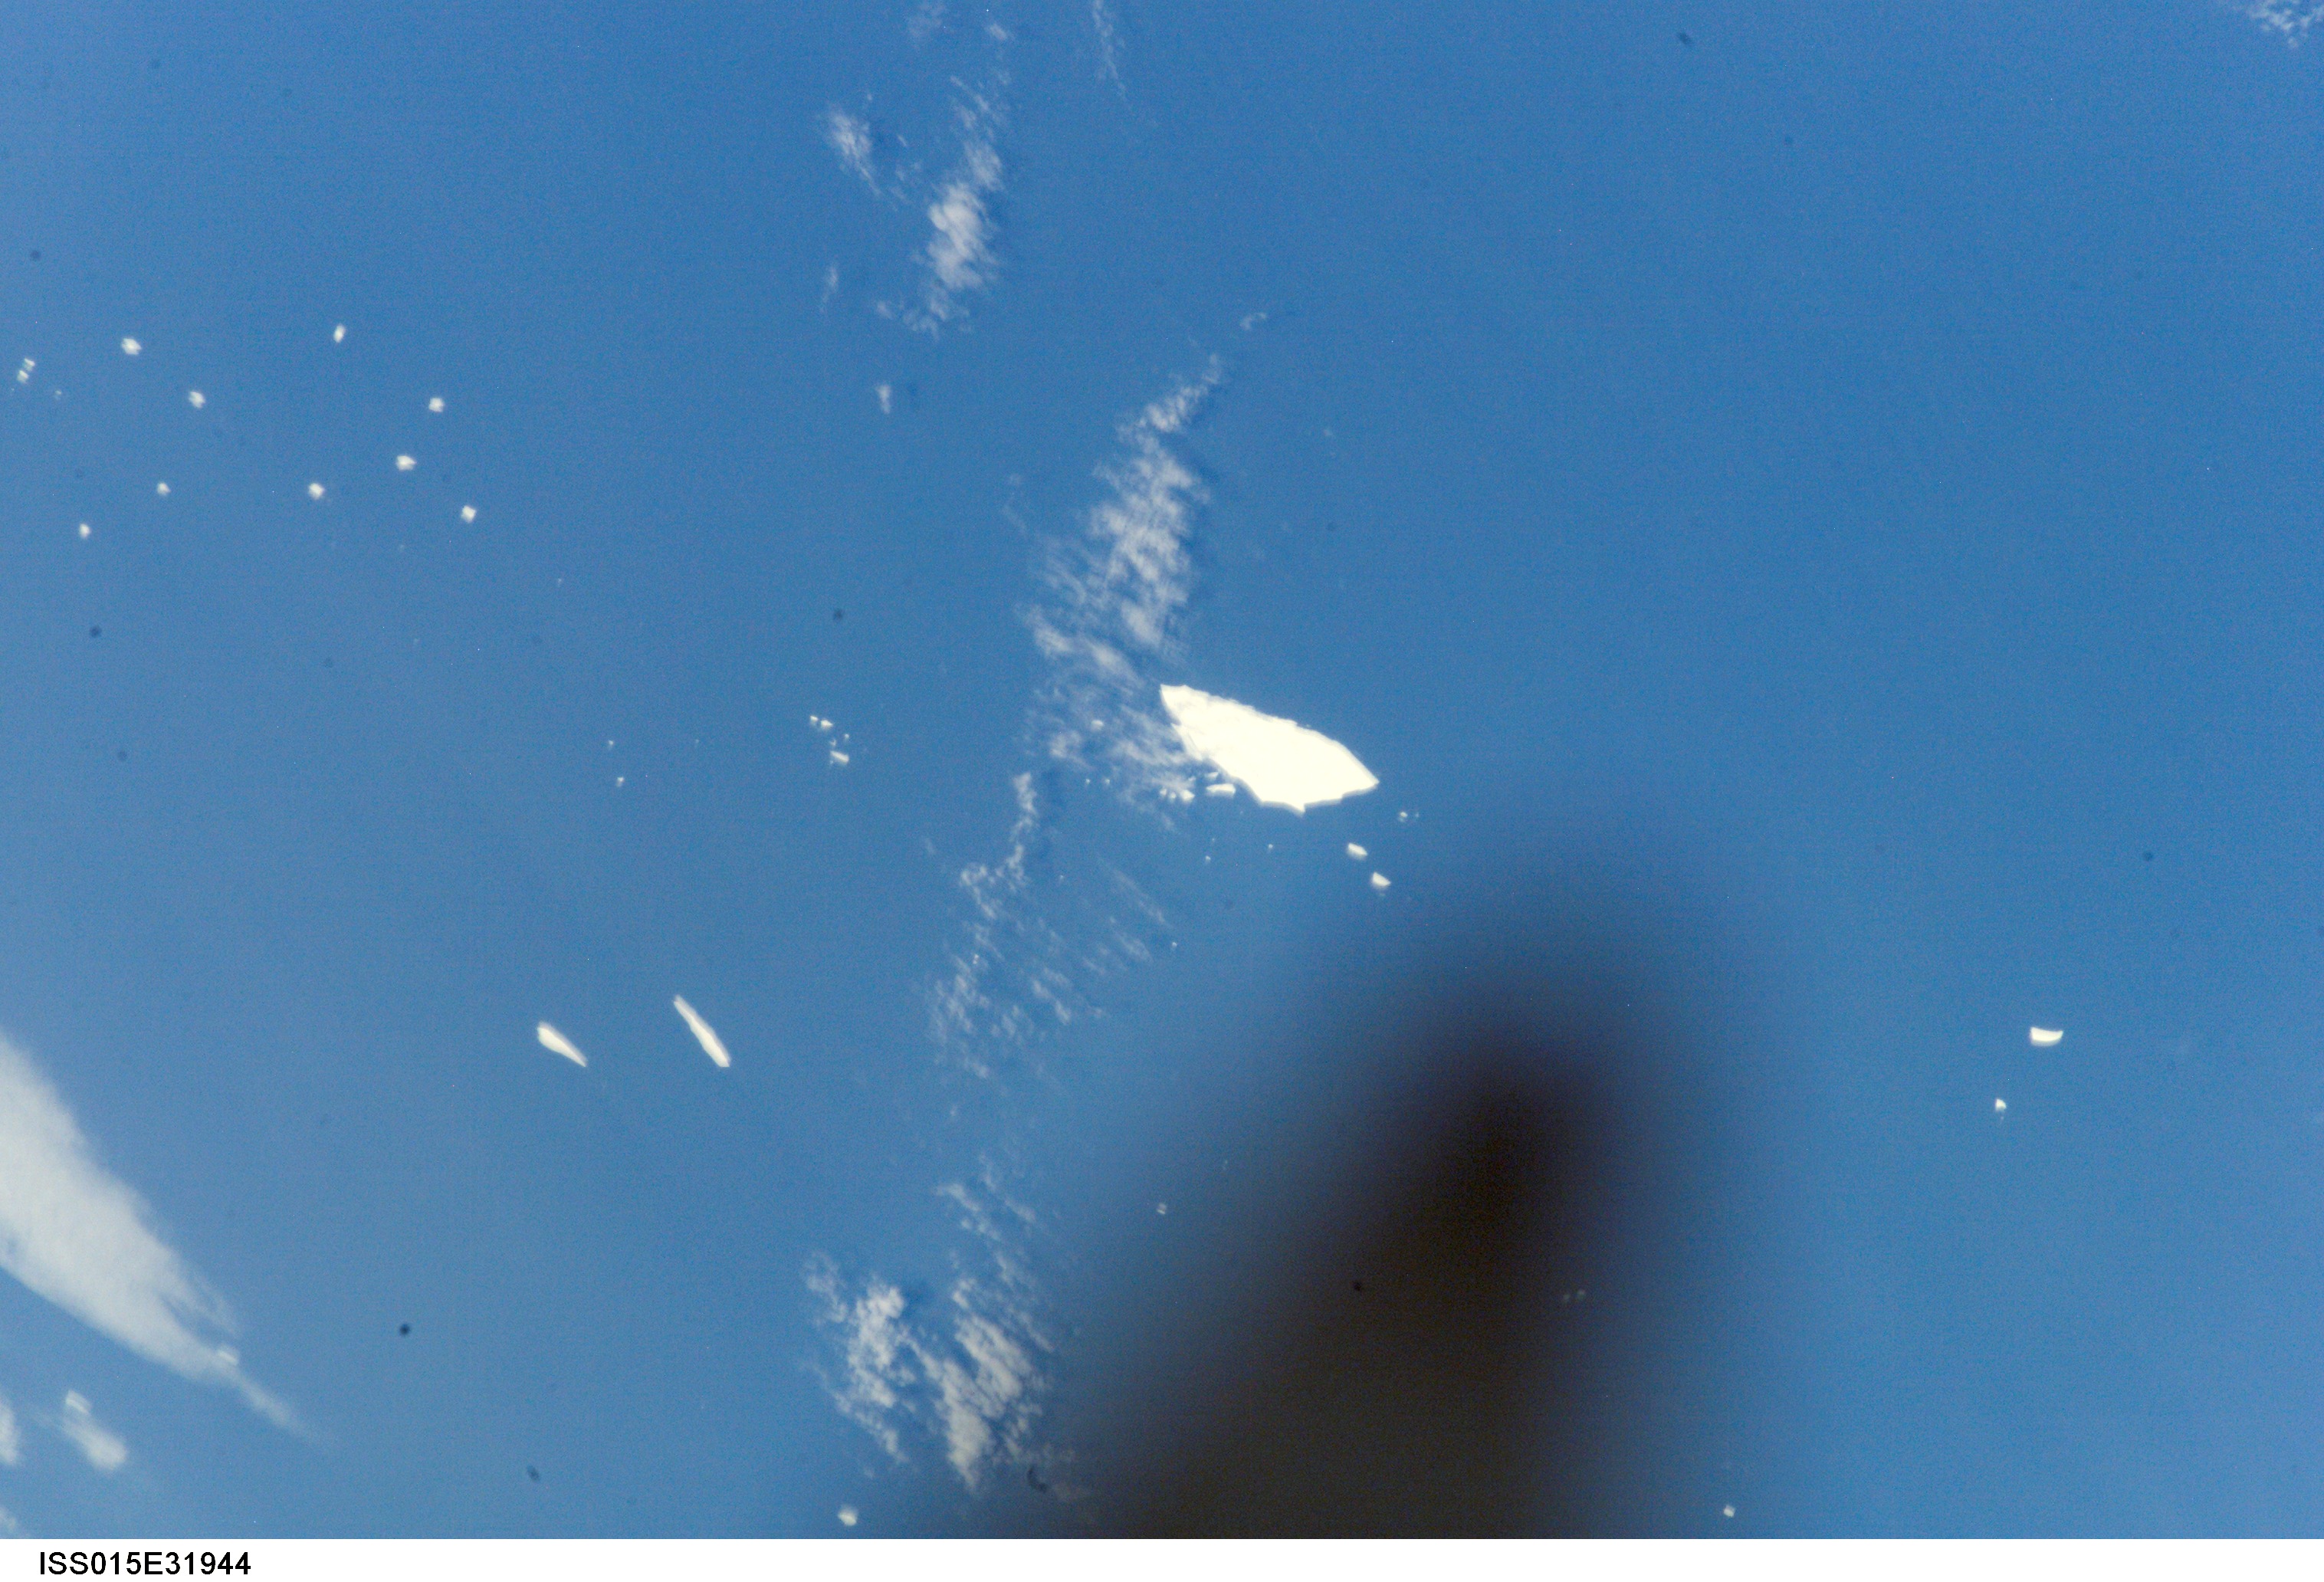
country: ATLANTIC OCEAN
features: LARGE ICEBERG, SMALL ICEBERGS
